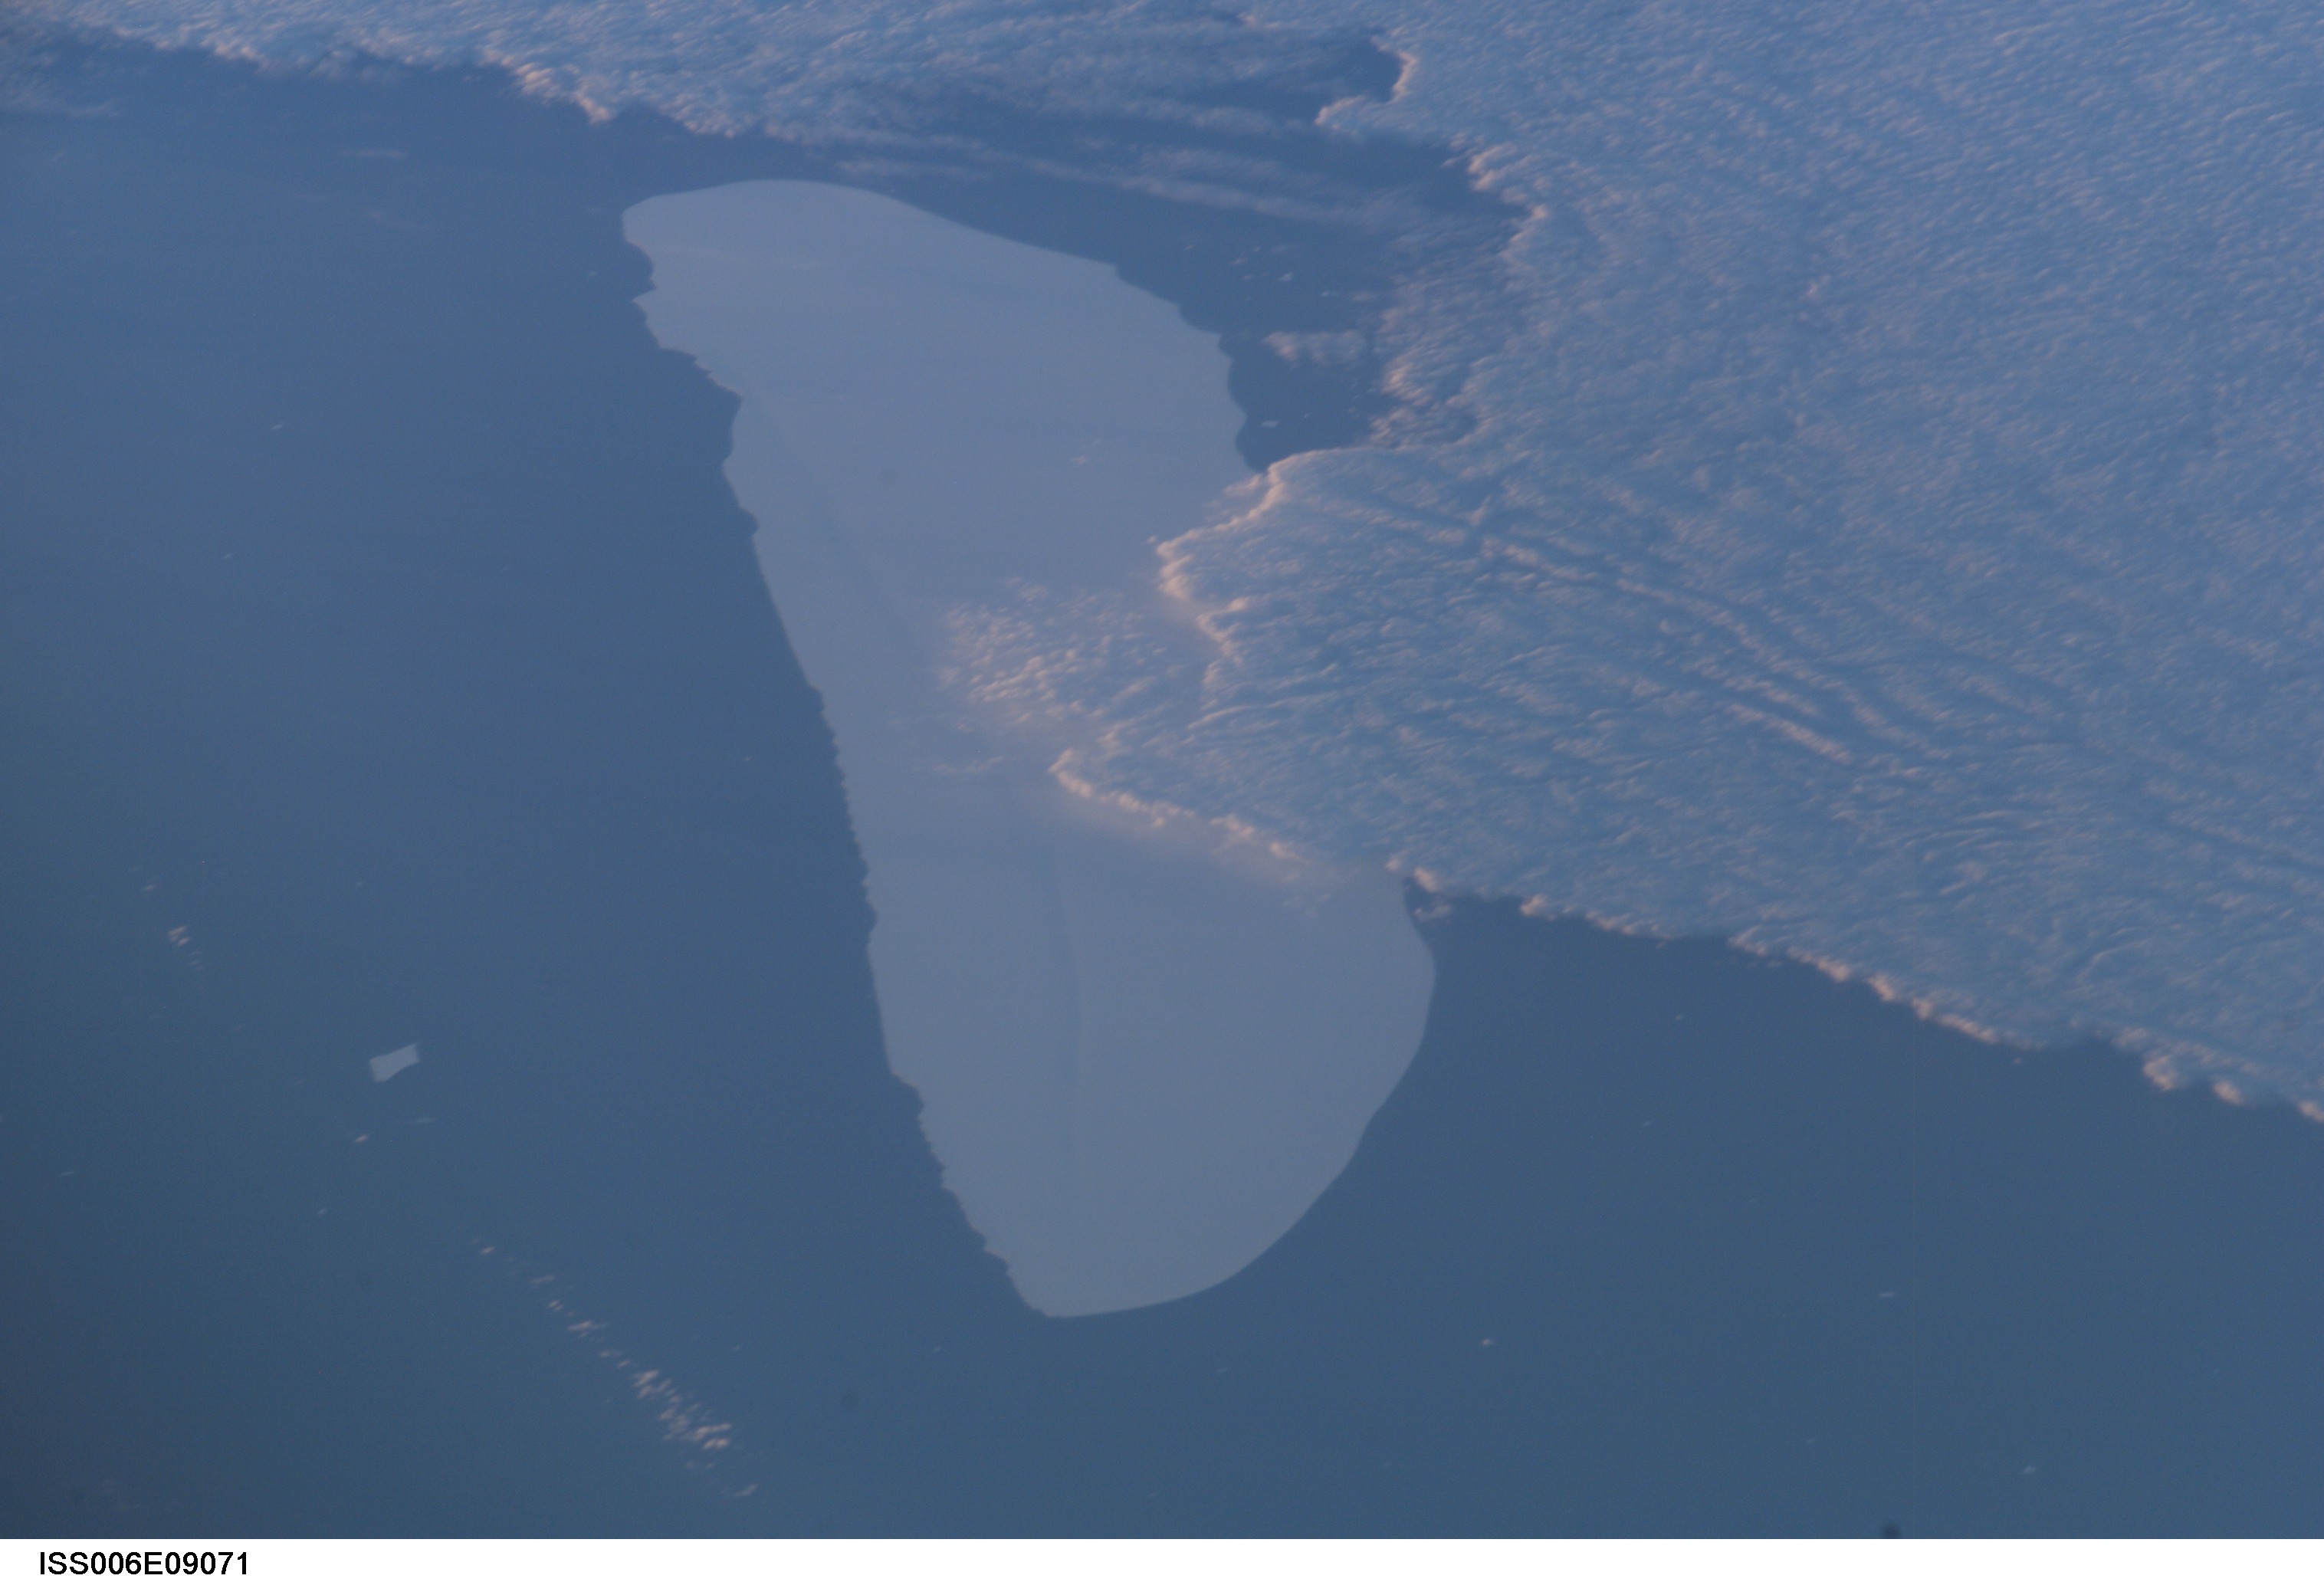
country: ATLANTIC OCEAN
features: LARGE ICEBERG, CLOUDS
